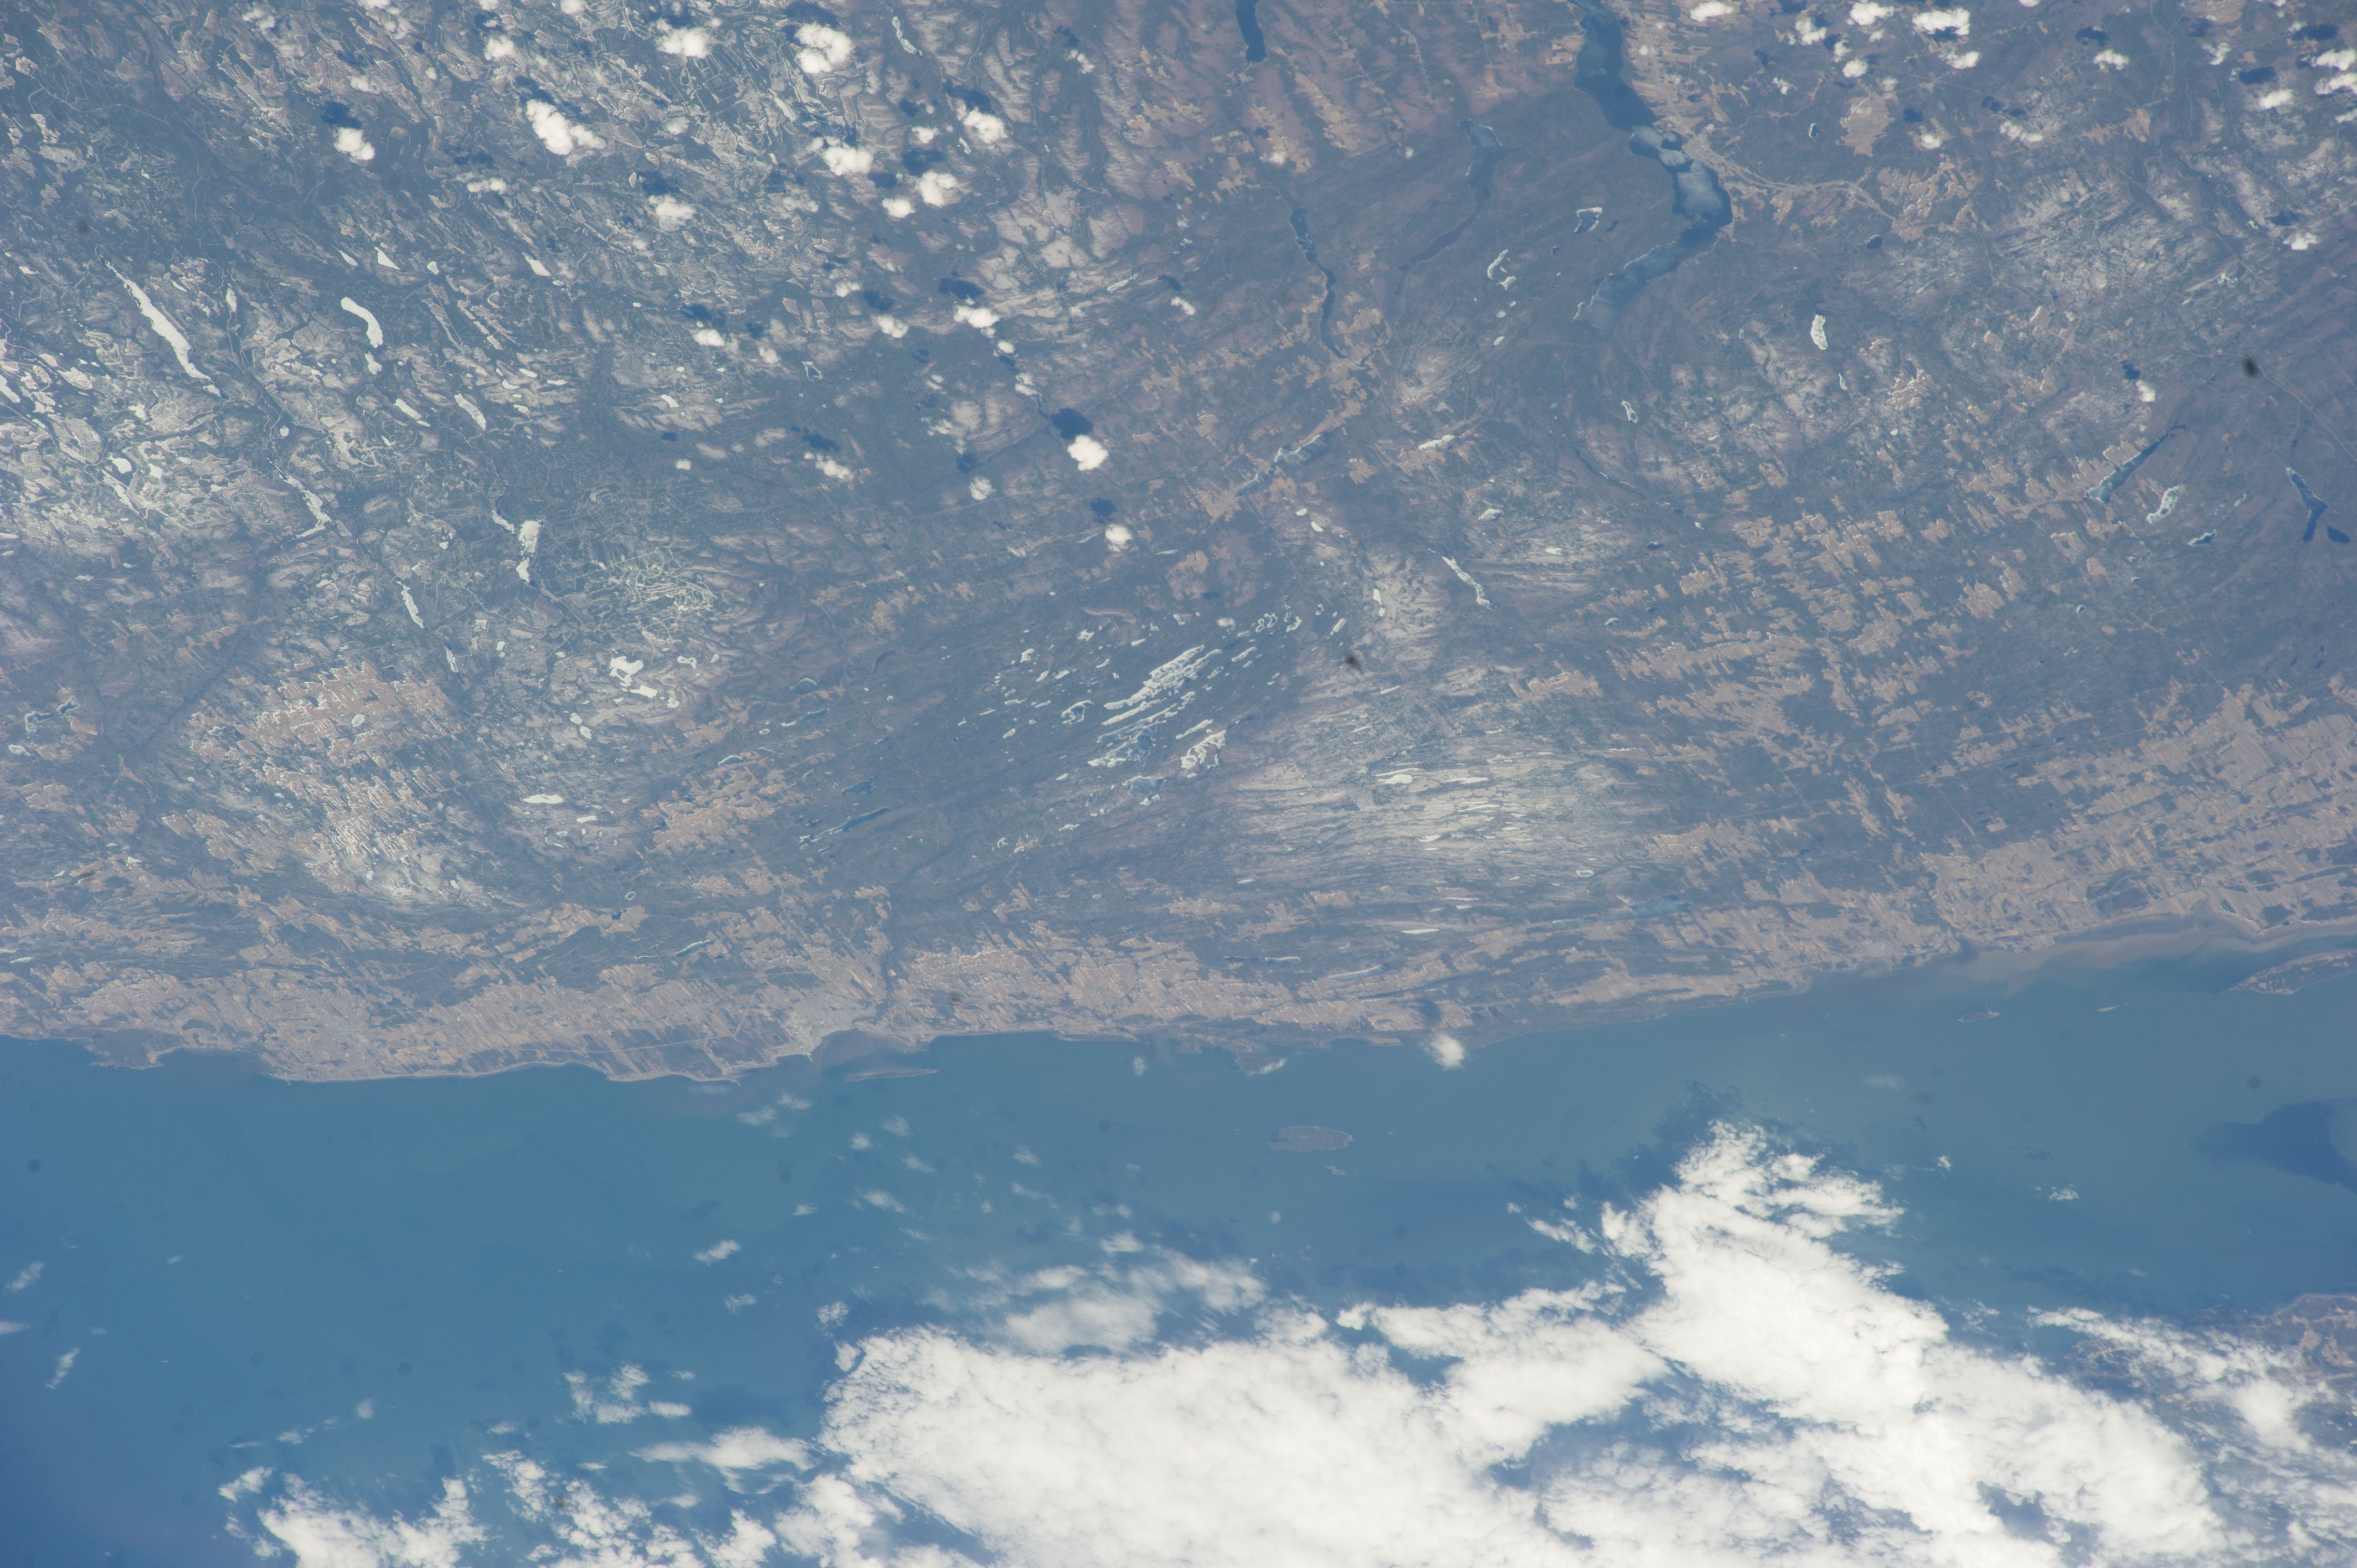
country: CANADA-Q
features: SAINT LORENZO LAKE, MATAPEDIA LAKE, DU BIC ISLAND
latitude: 48.2
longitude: -68.6
